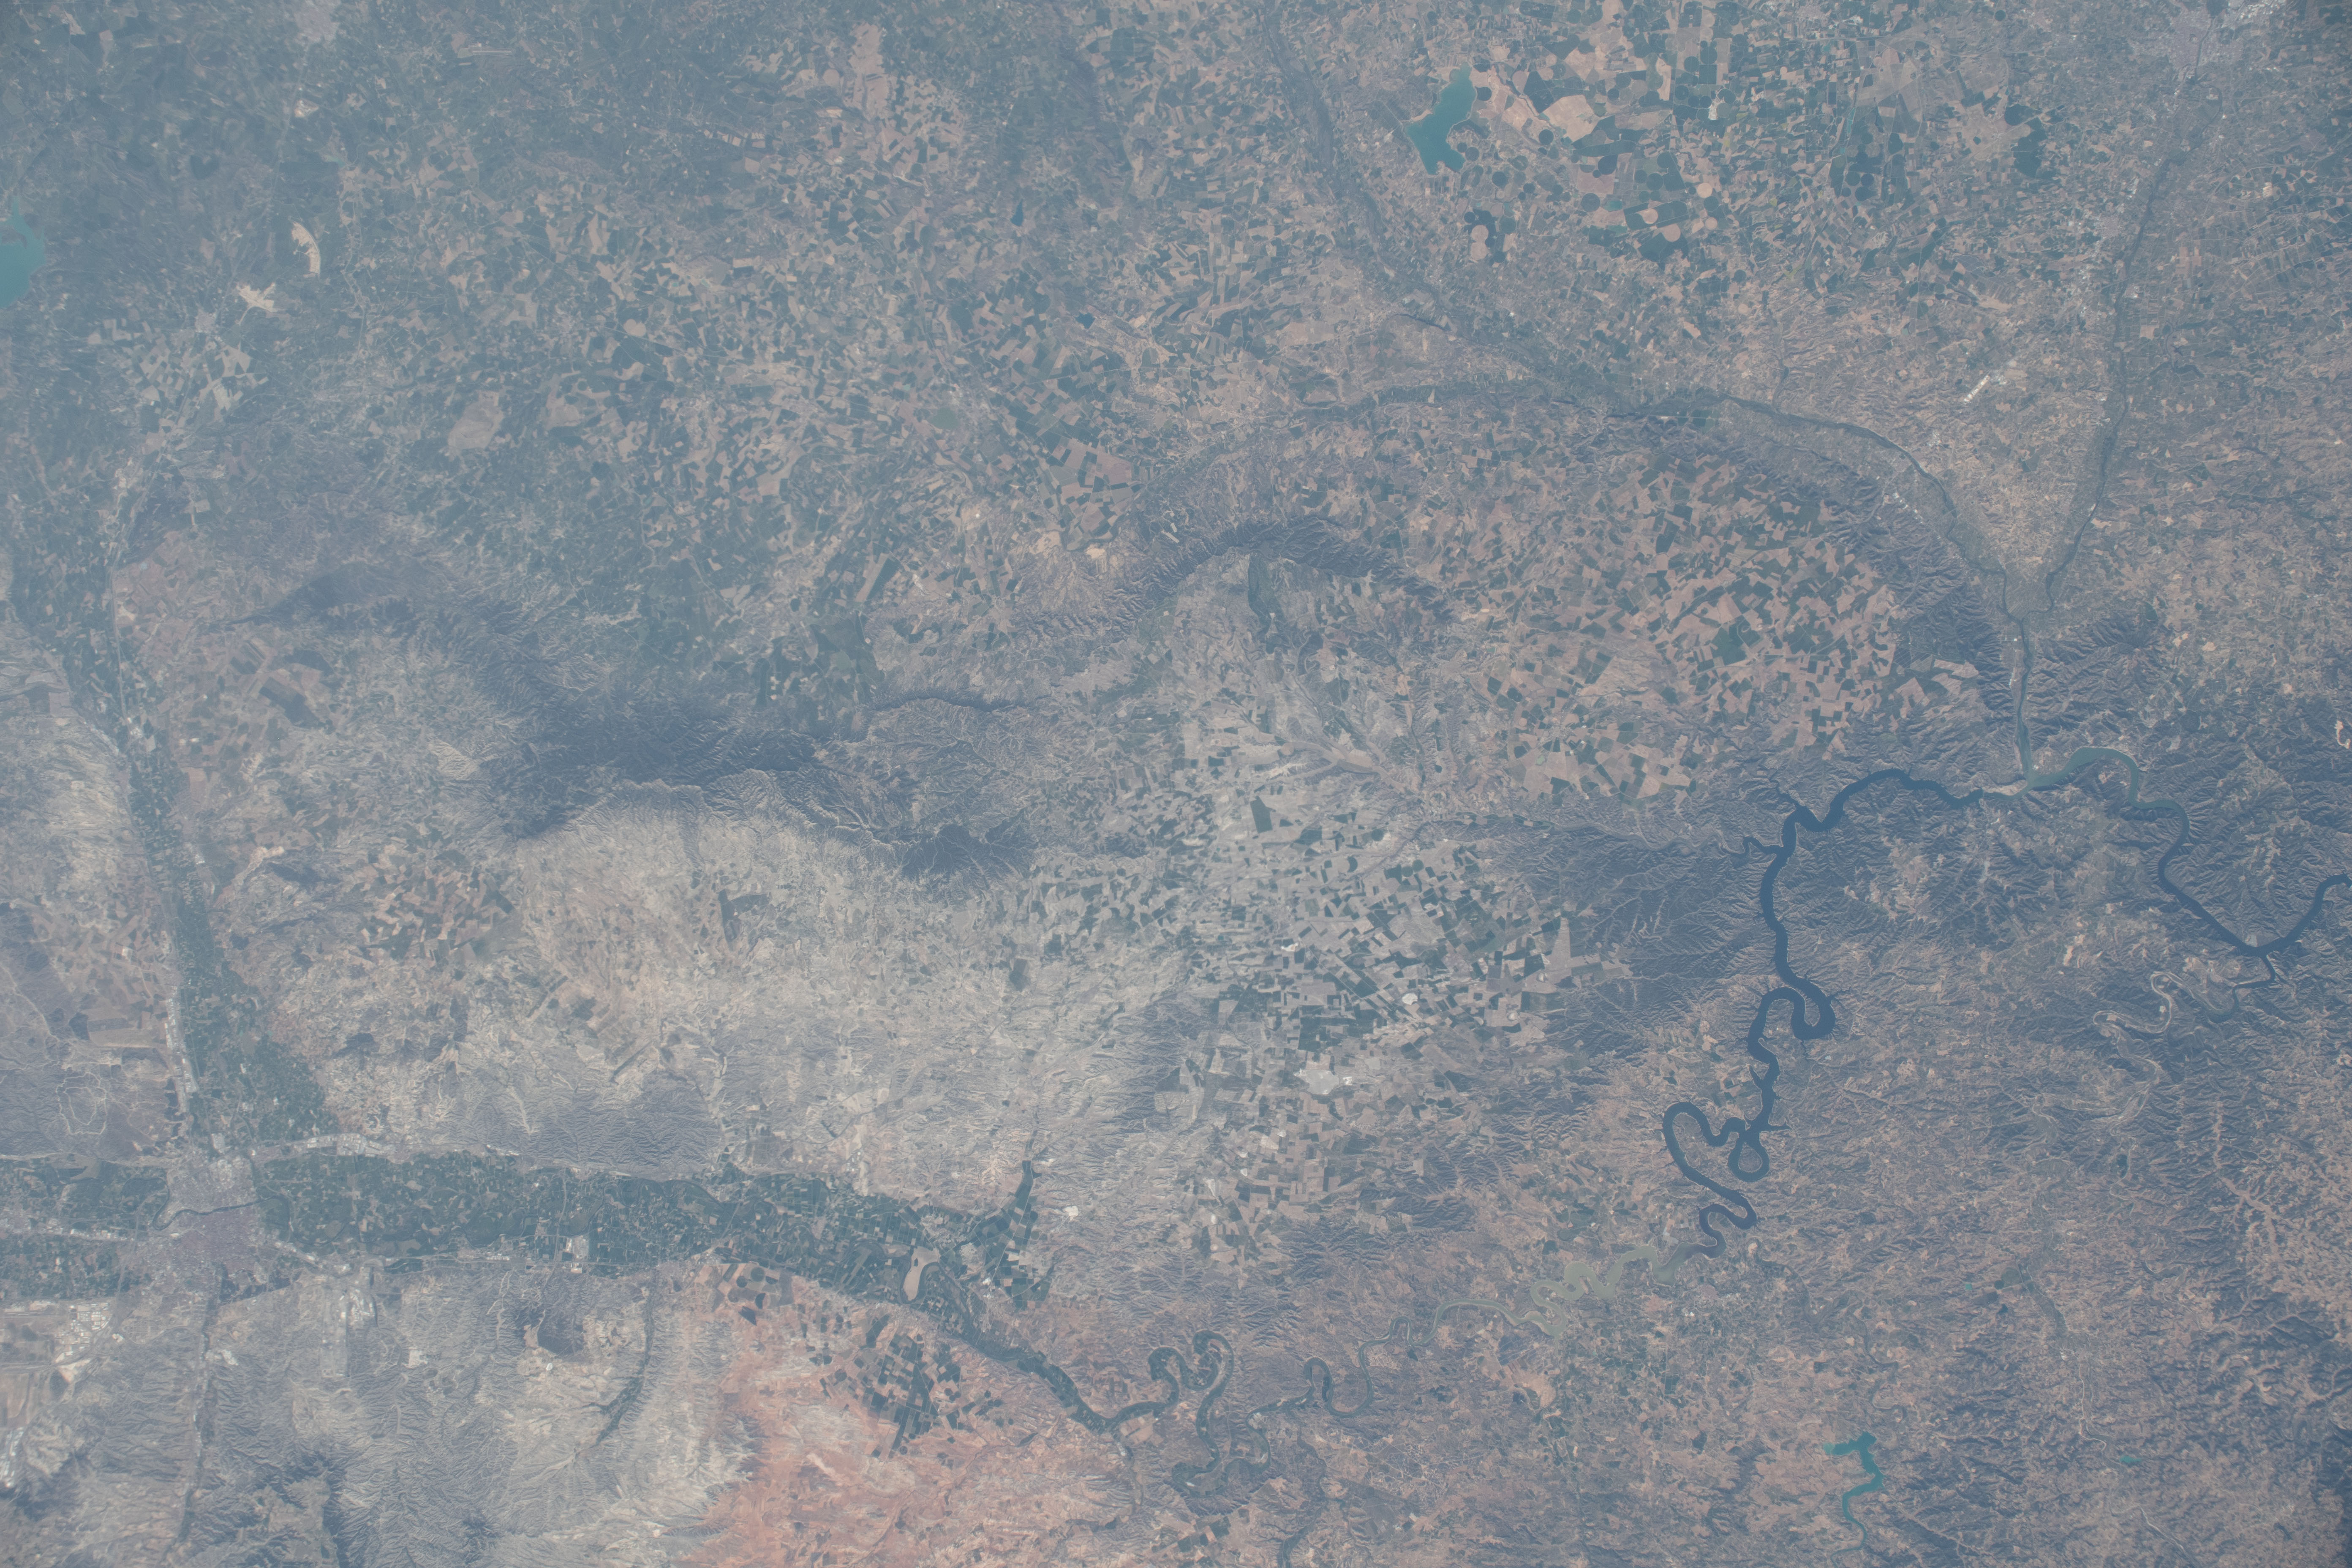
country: SPAIN
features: EMBALSE DE MEQUINENZA RESERVOIR, RIVER
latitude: 41.6
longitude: -0.1
